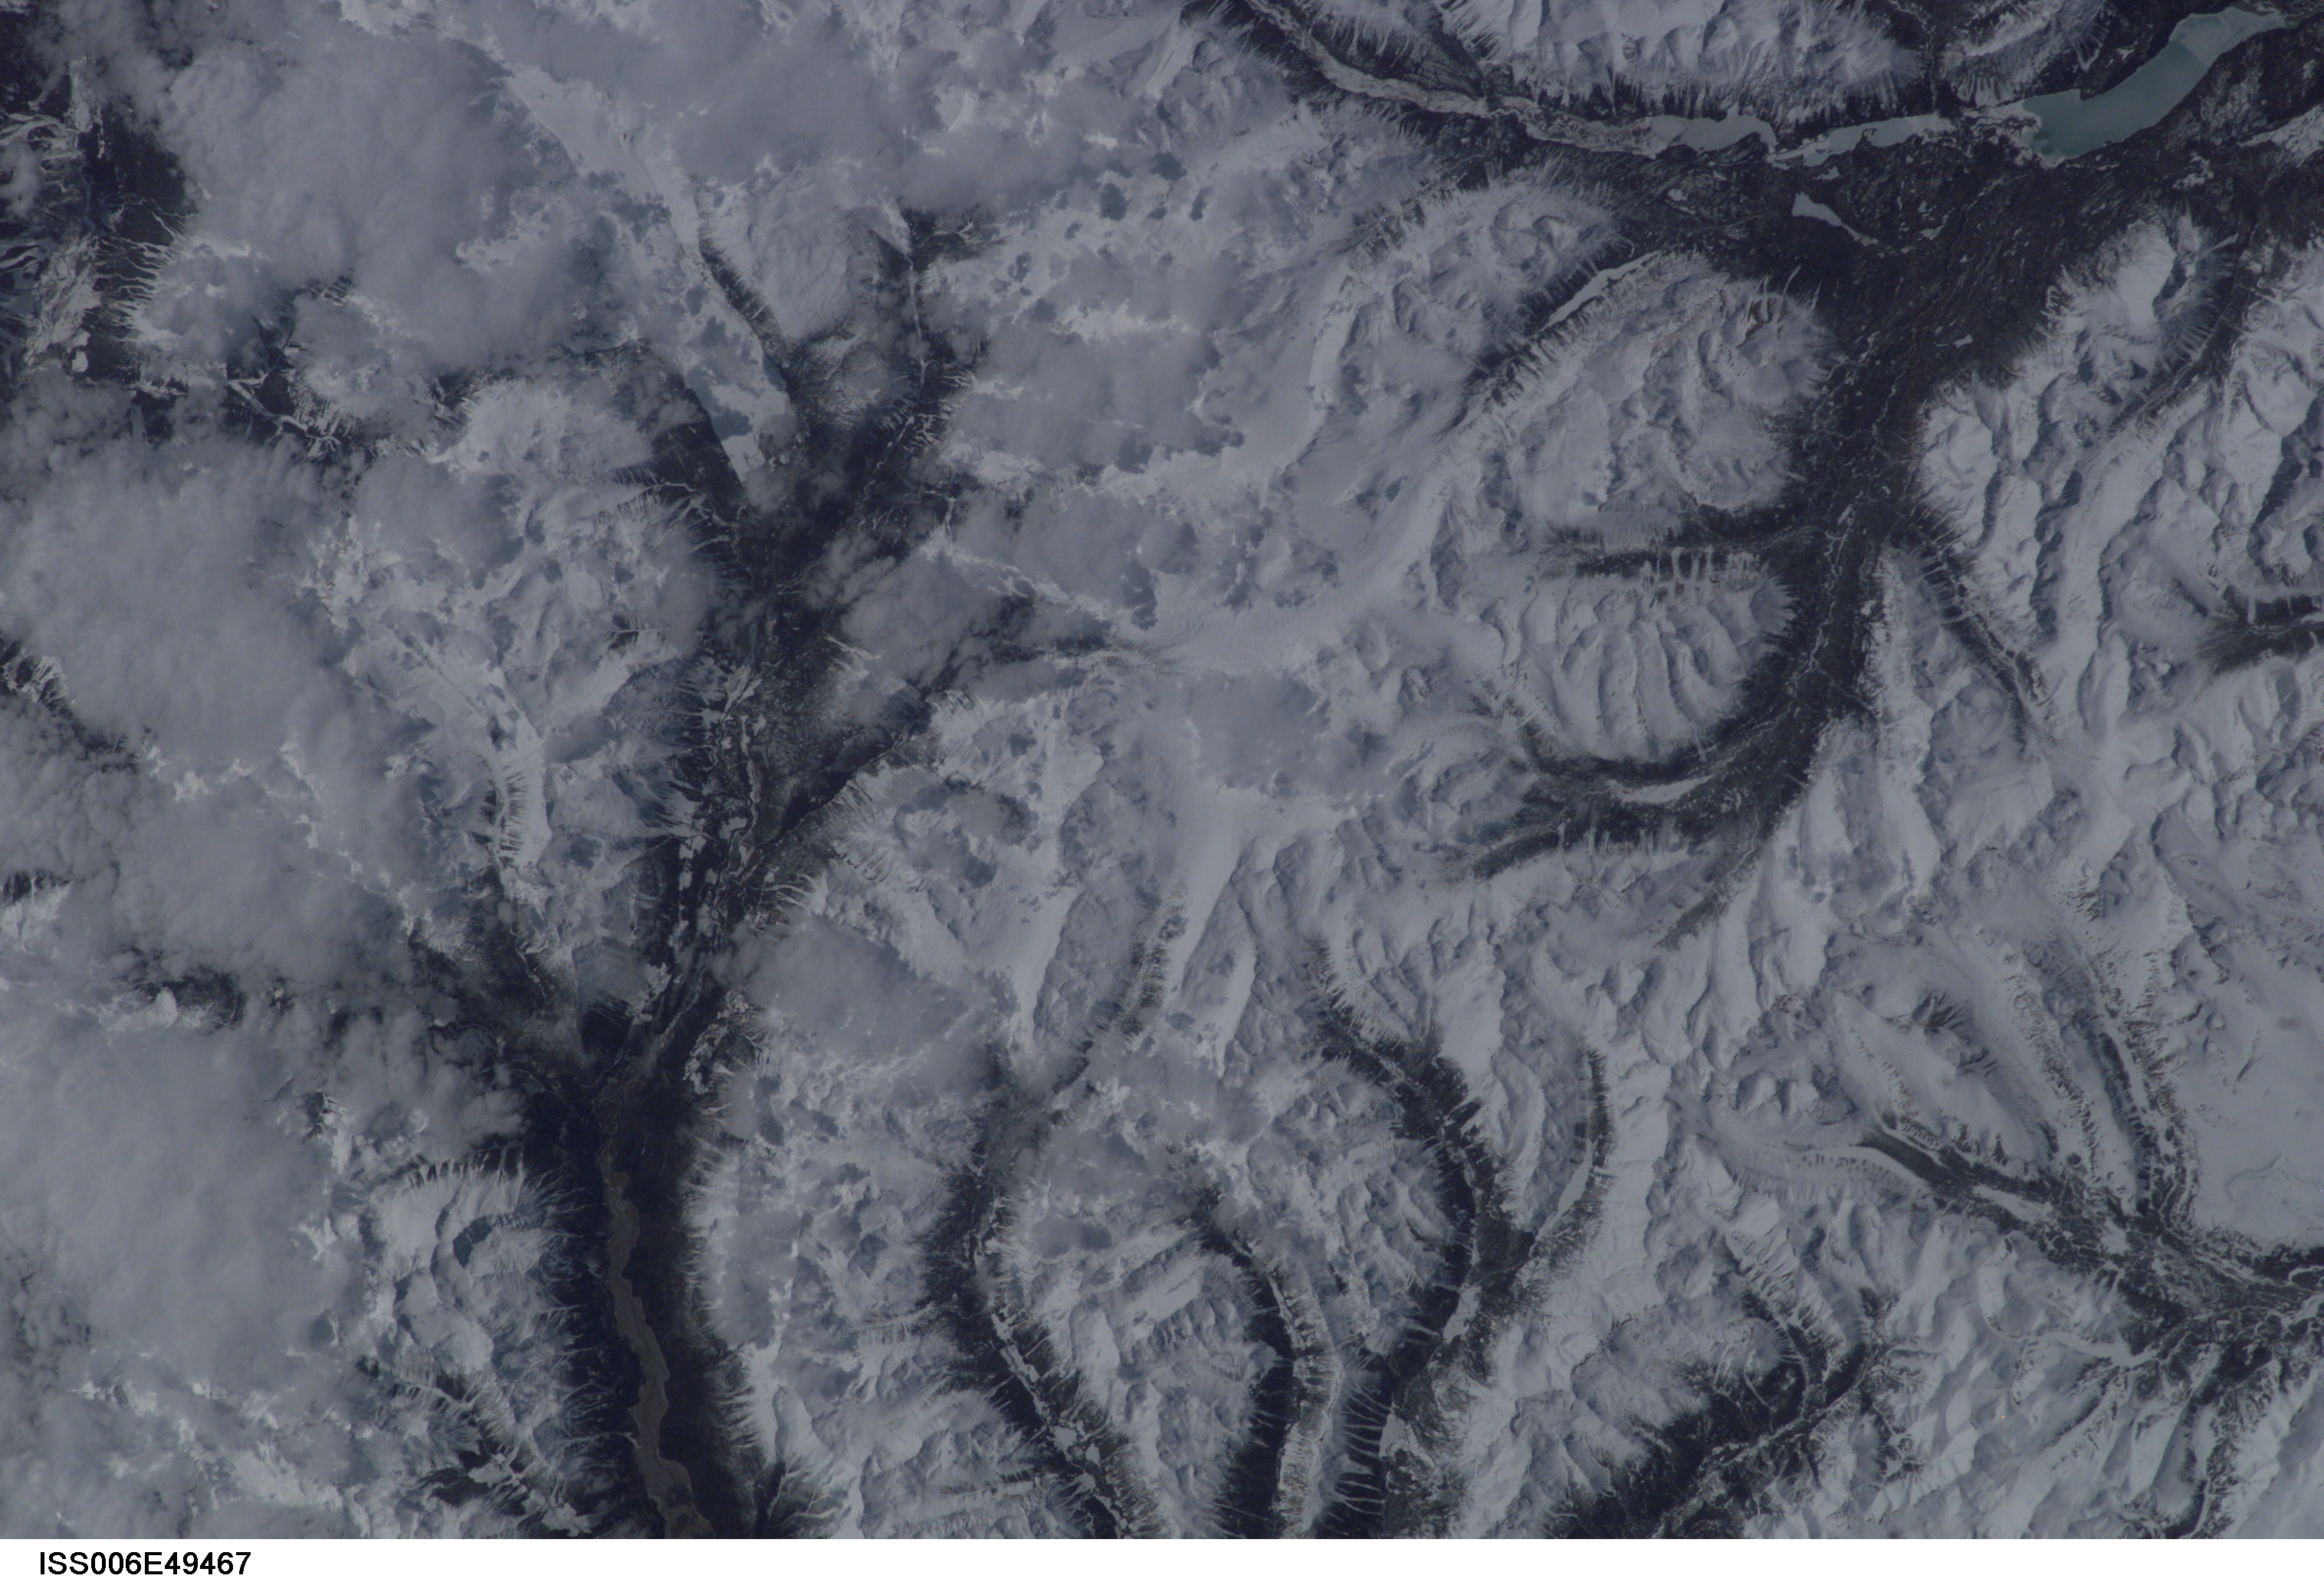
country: CANADA-BC
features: TASEKO LAKE, COAST MOUNTAINS
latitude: 51.0
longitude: -123.5
